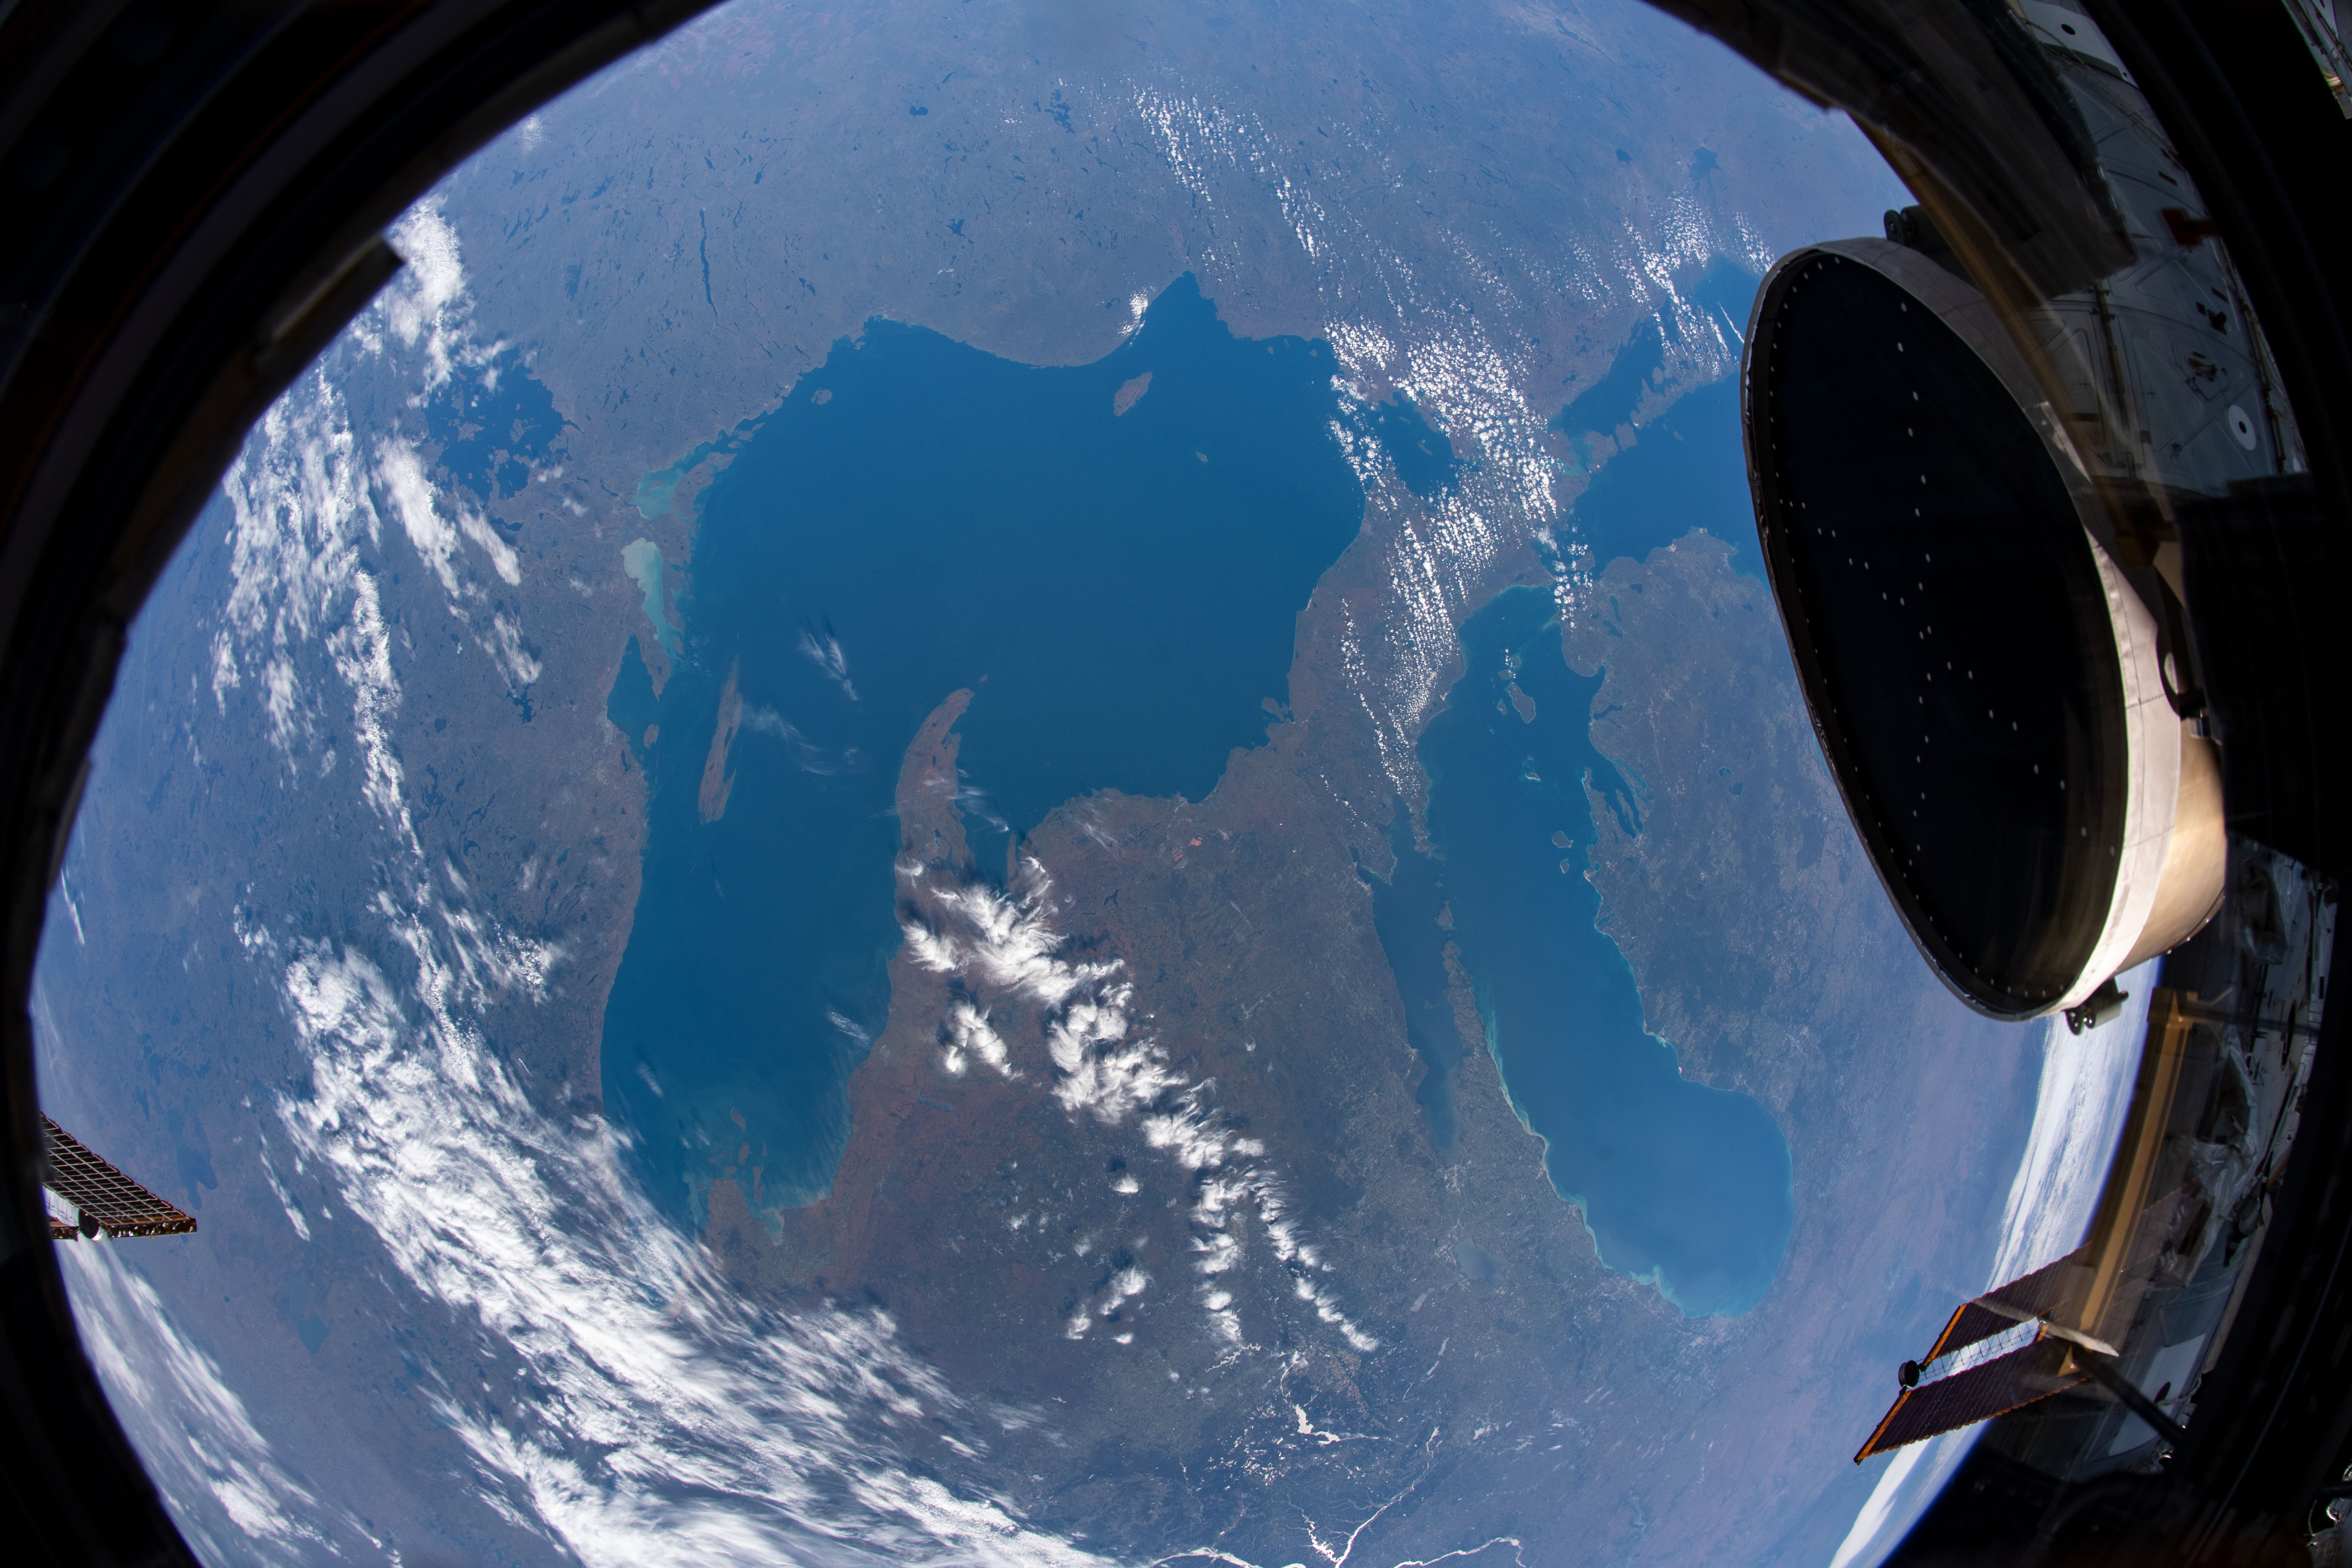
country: USA-MICHIGAN
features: LAKE SUPERIOR, MARQUETTE, CLOUDS
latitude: 46.5
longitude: -87.5
